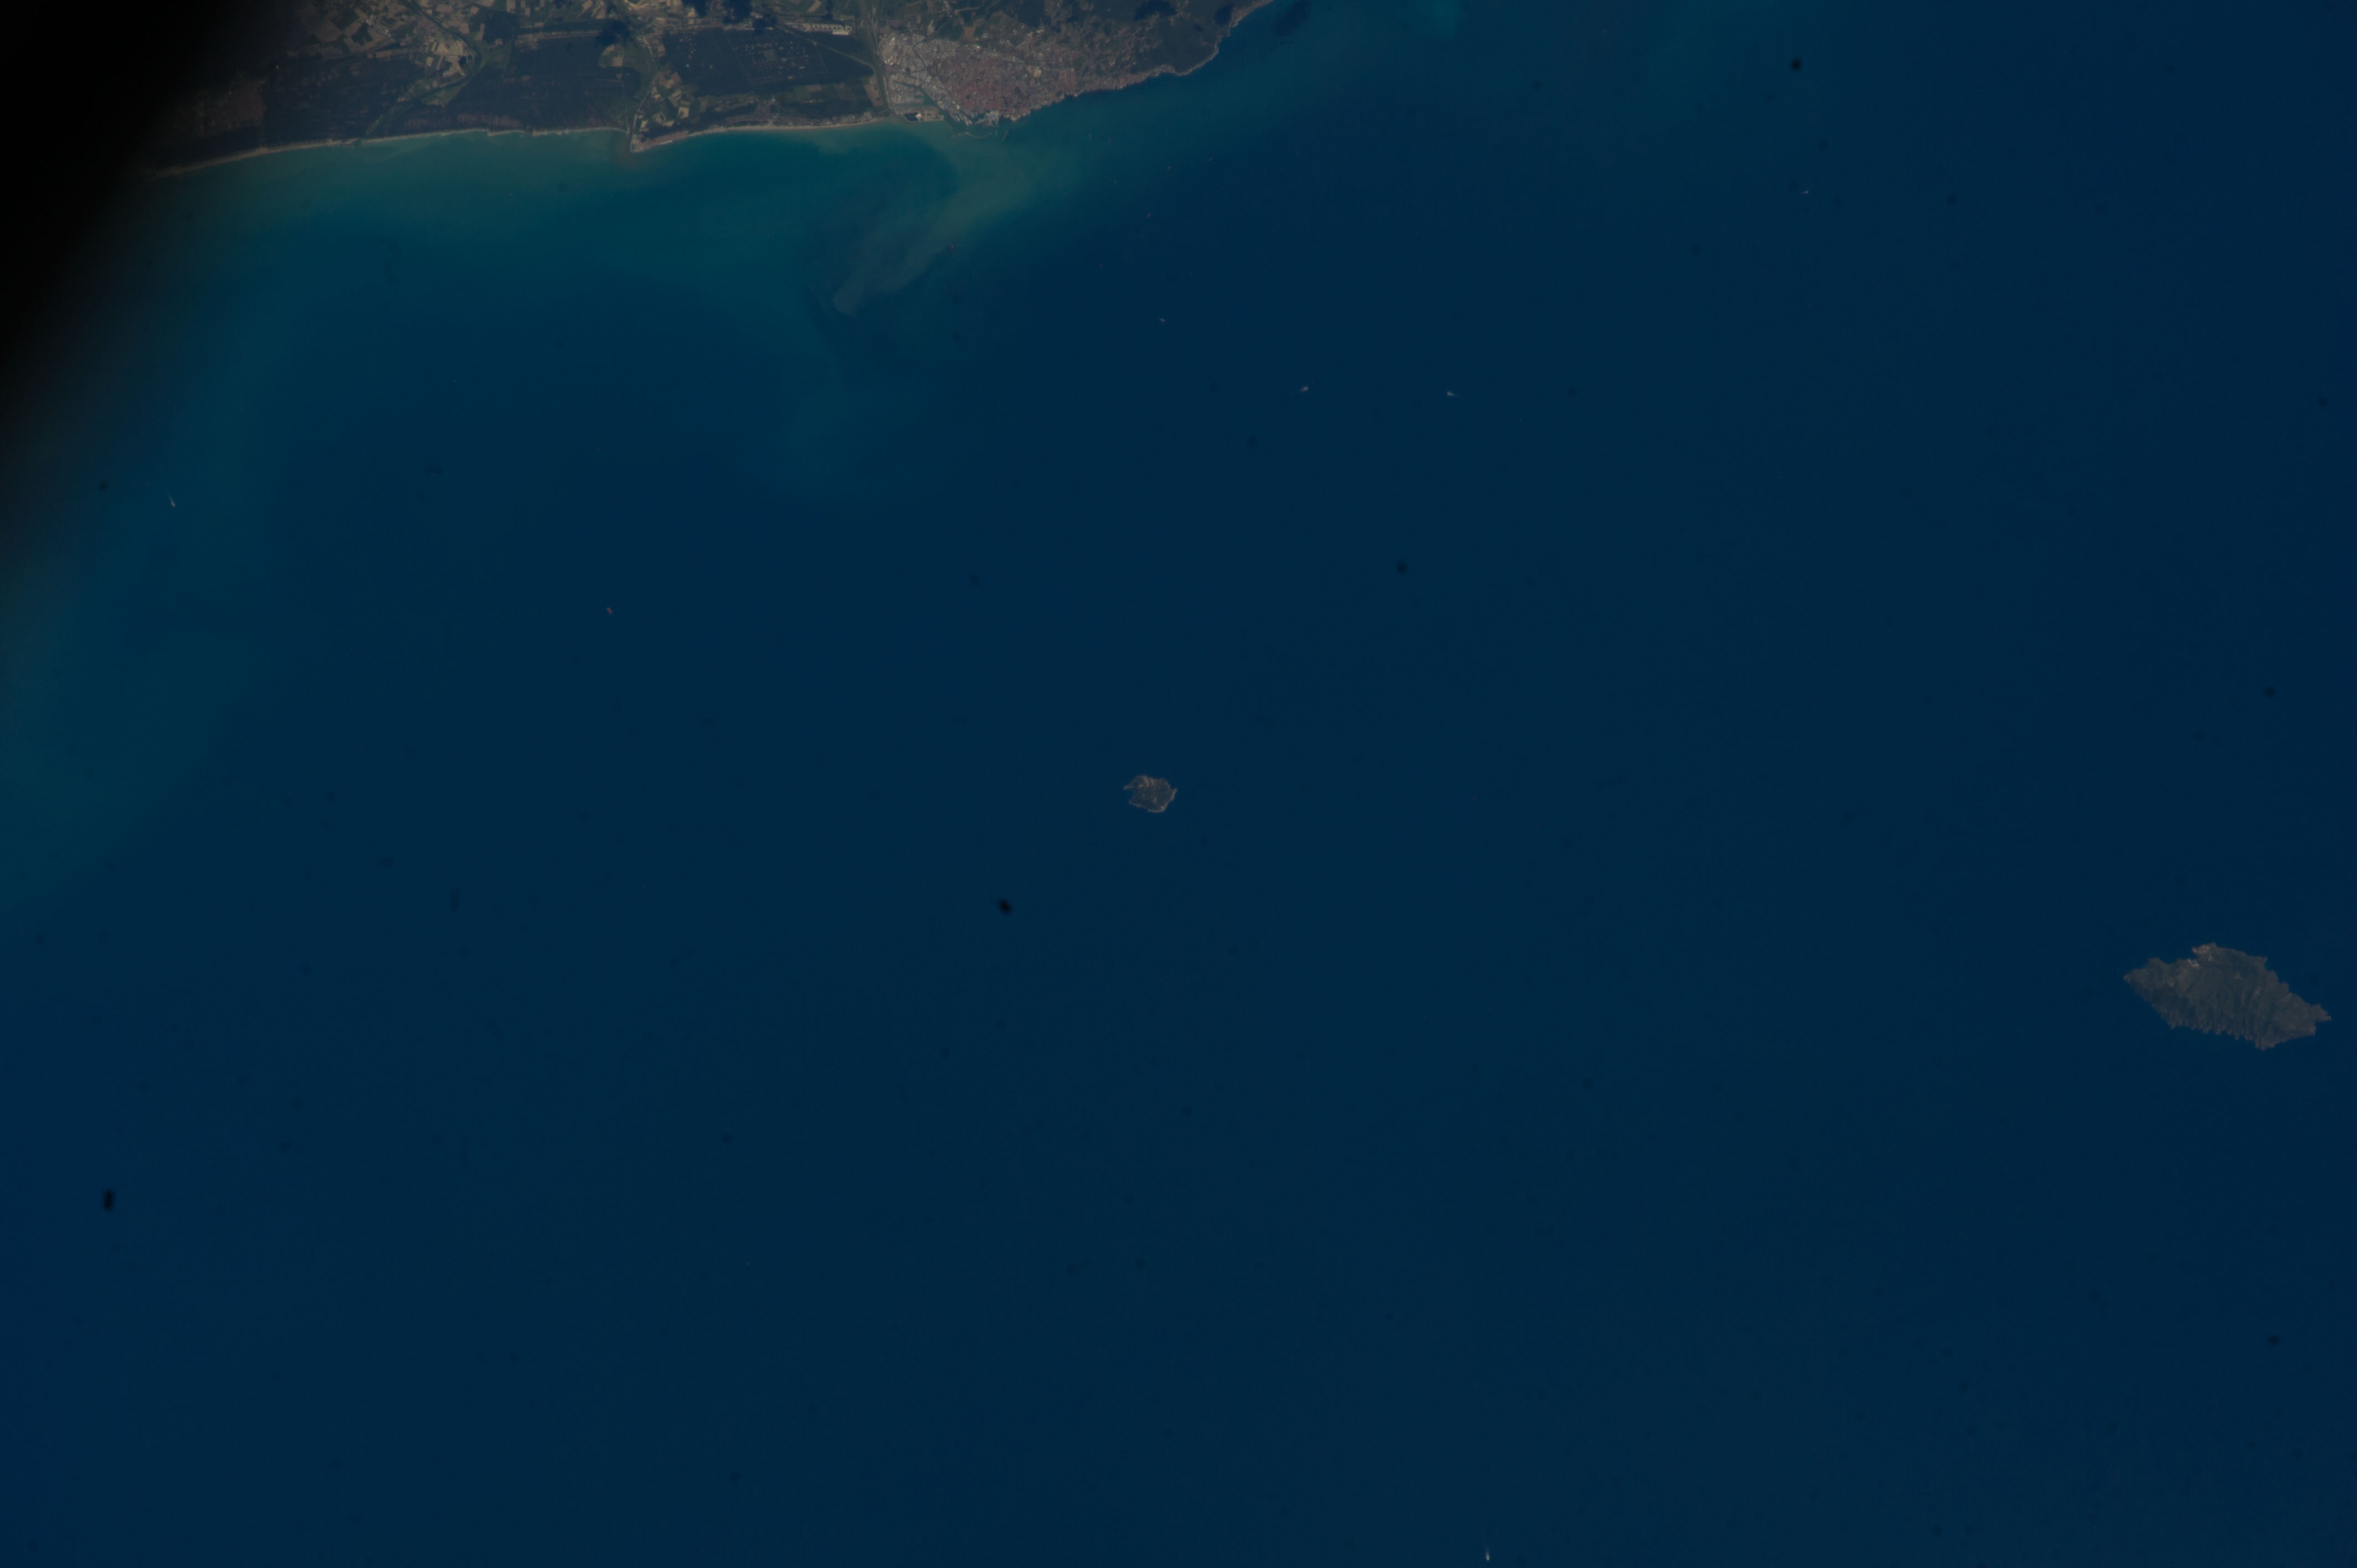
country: ITALY
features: LIGURIAN S., GORGONA I., CAPRAIA I., TUSCAN COAST, SED., LEGHORN
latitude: 43.4
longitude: 9.9
